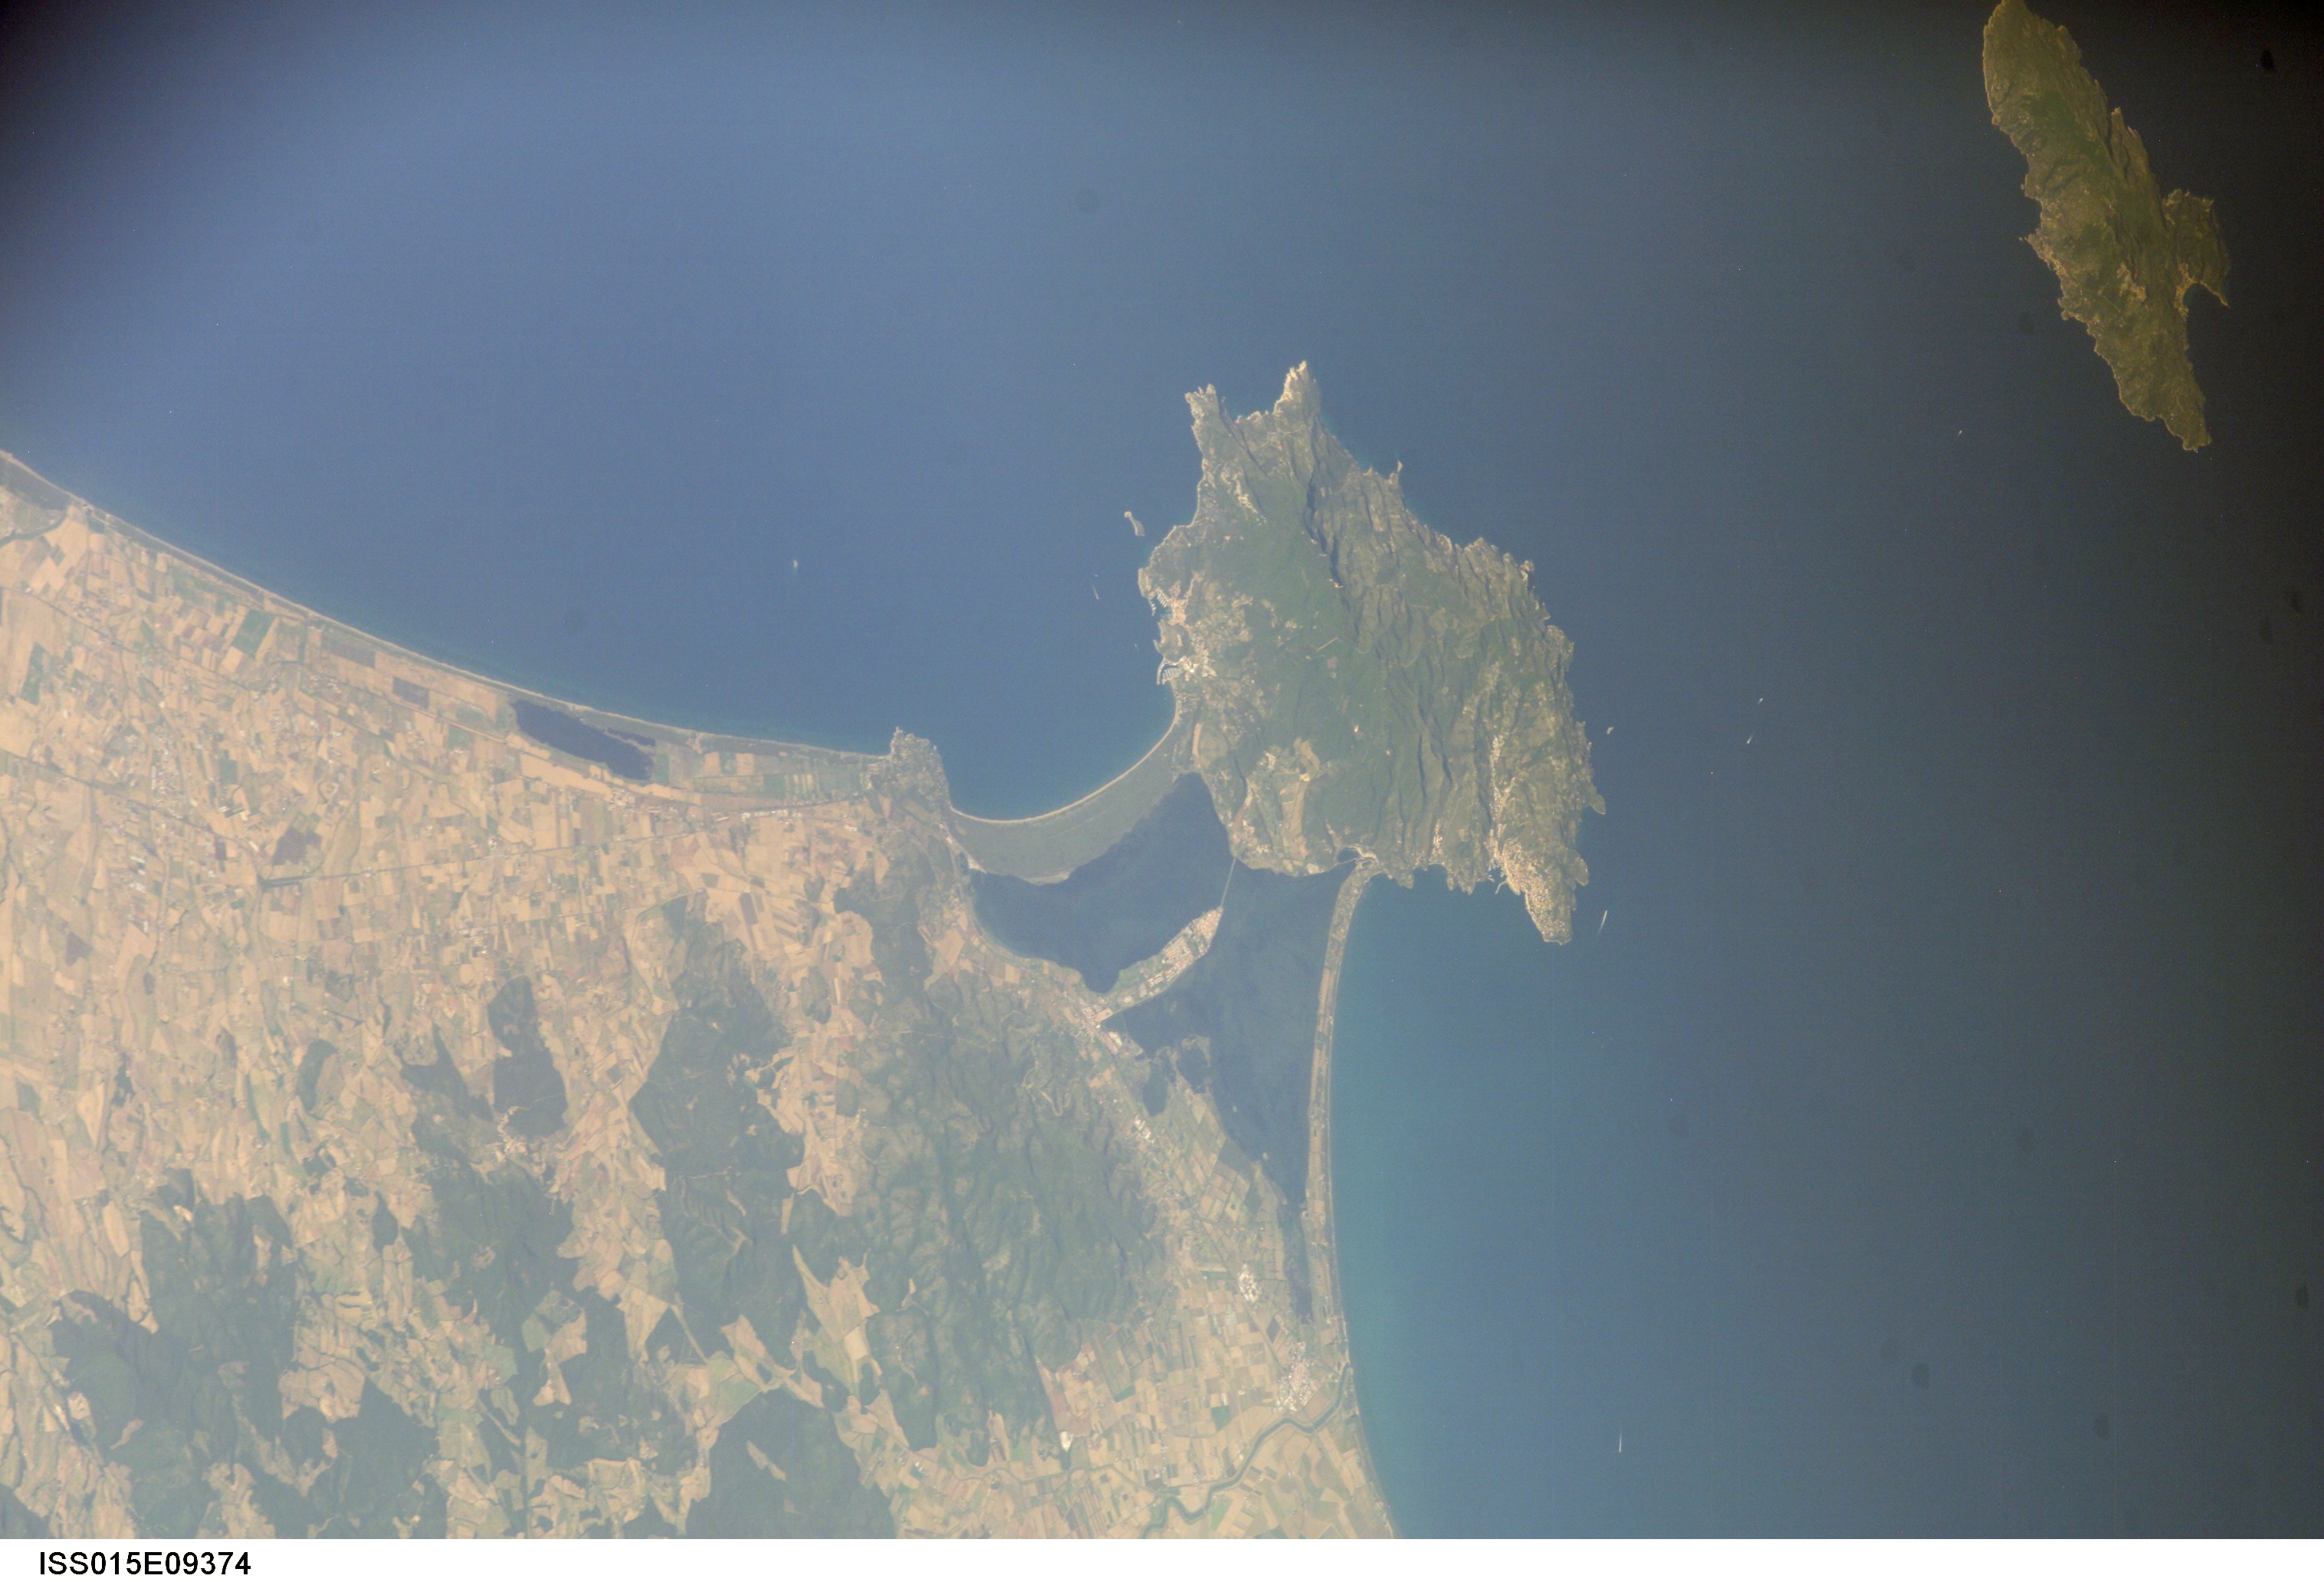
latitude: 42.4
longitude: 11.2
